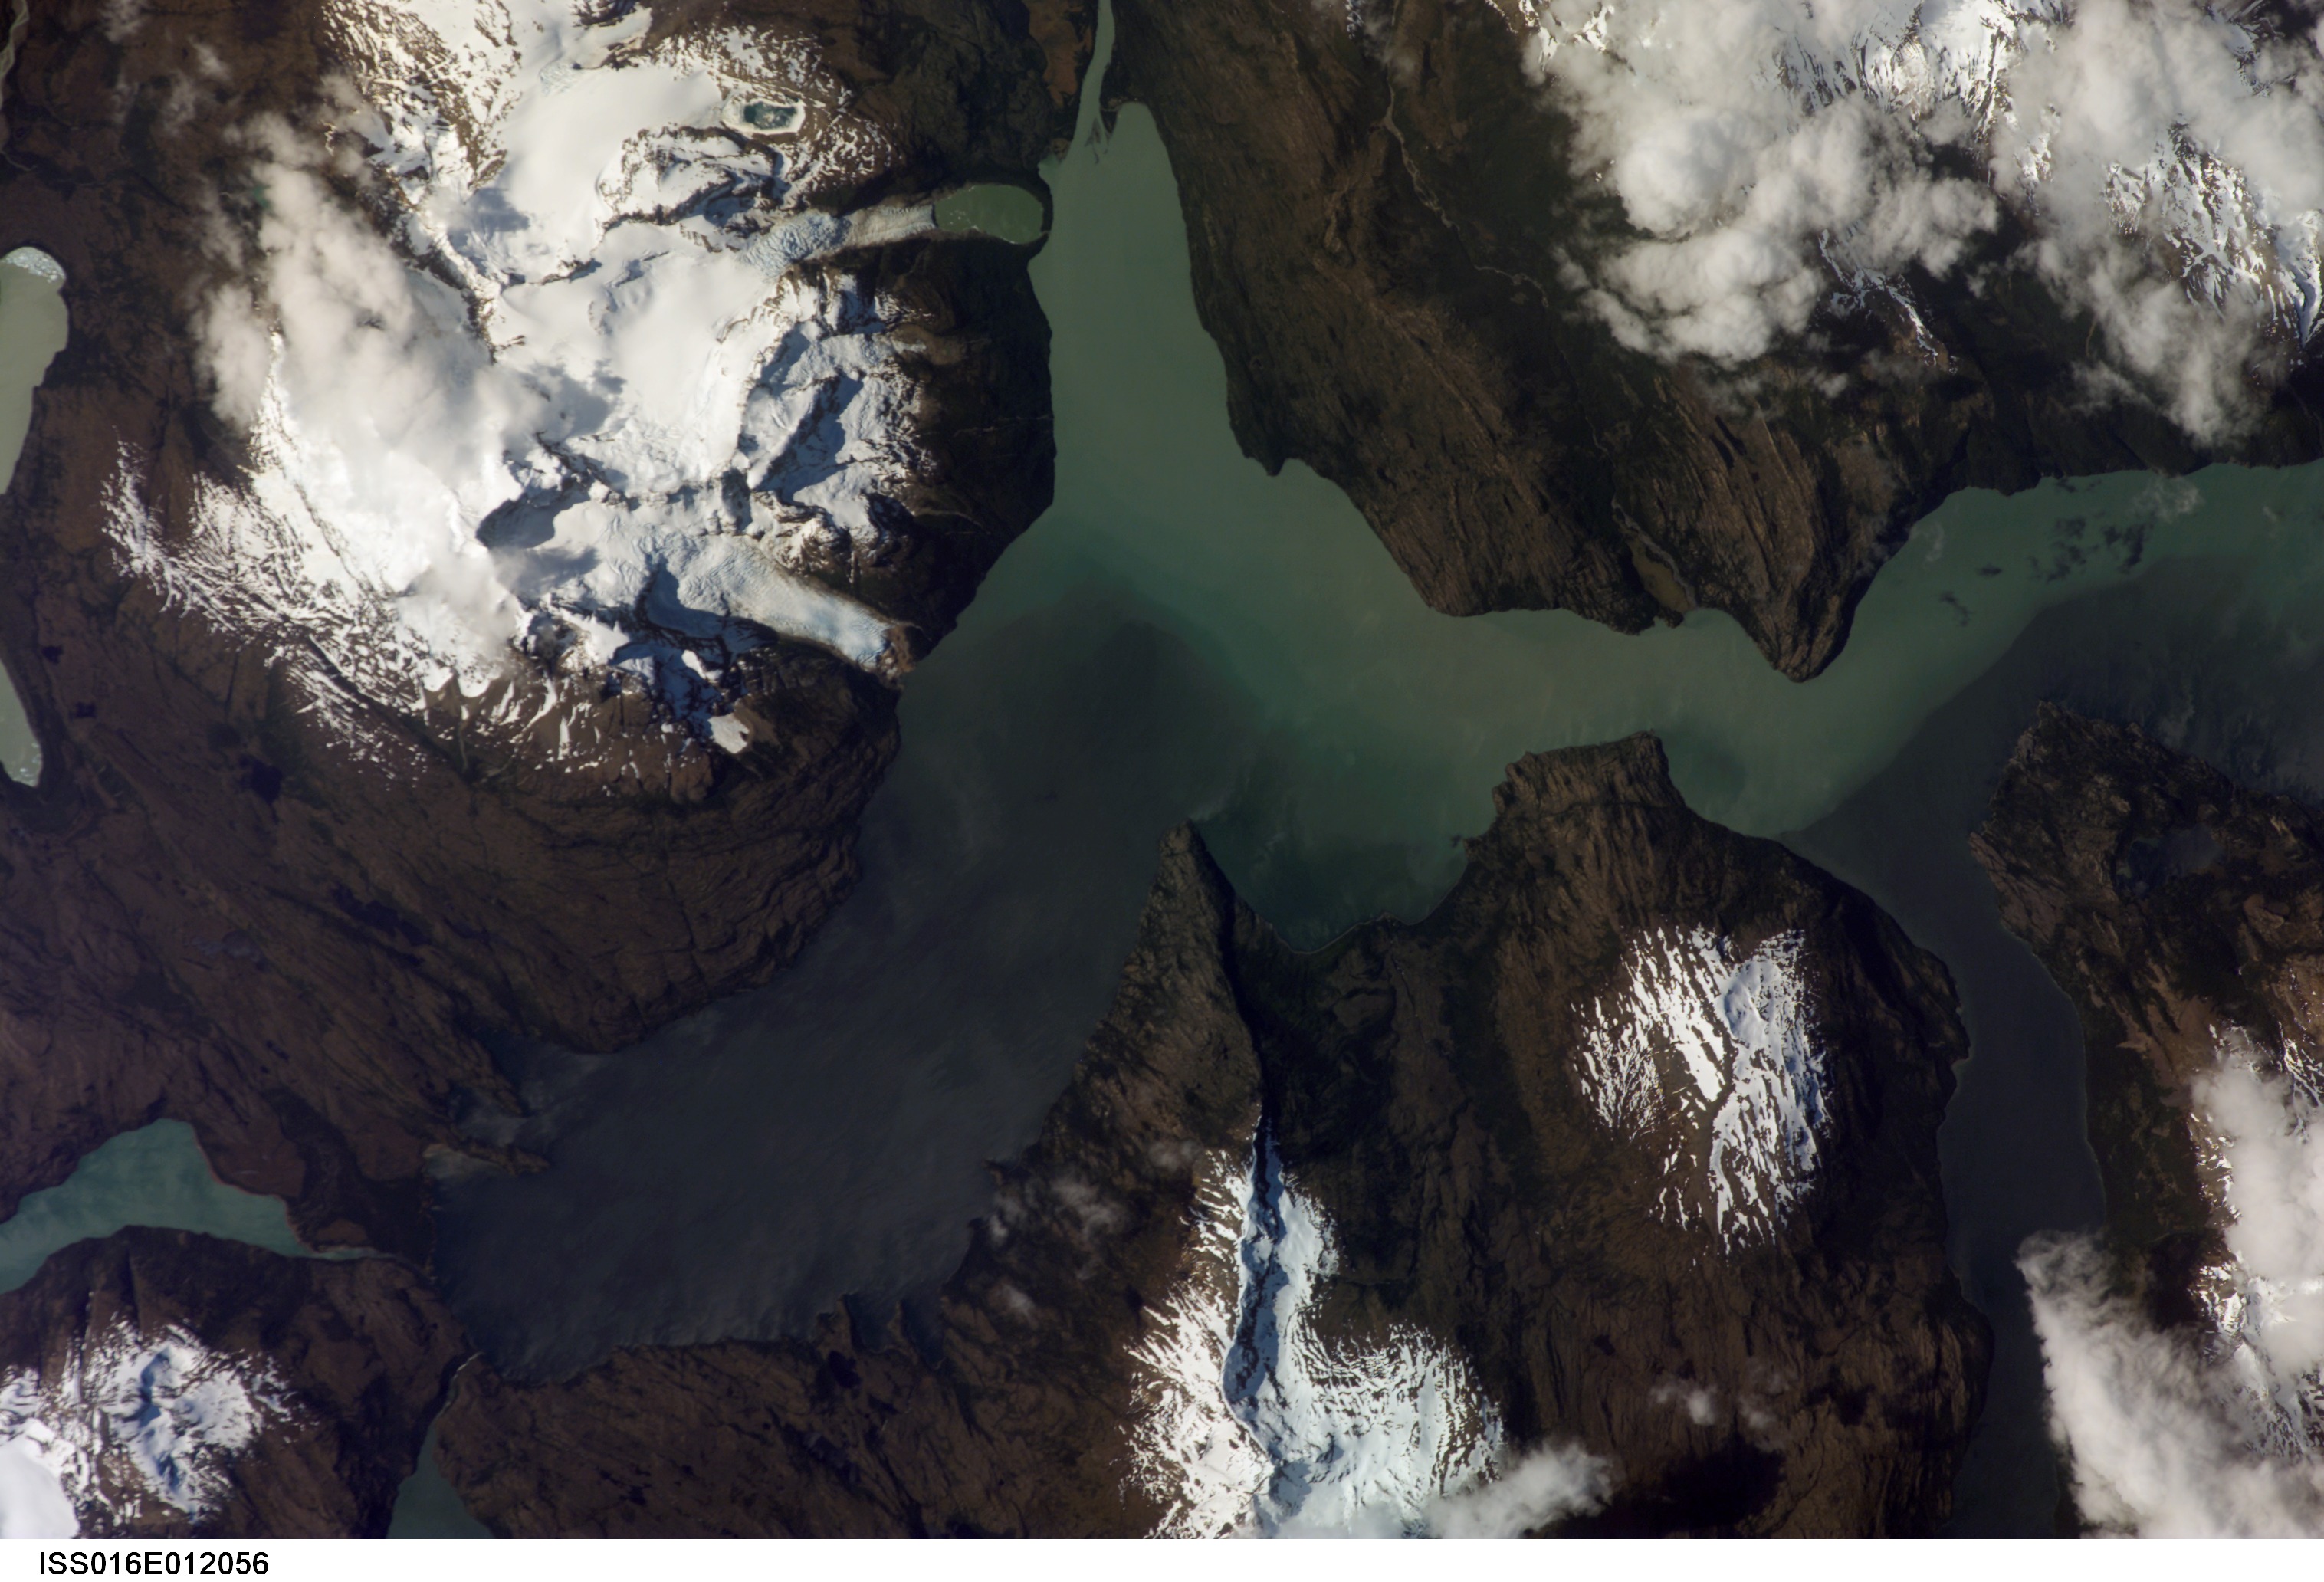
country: CHILE
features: CERRO BALMACEDA
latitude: -51.5
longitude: -73.1
